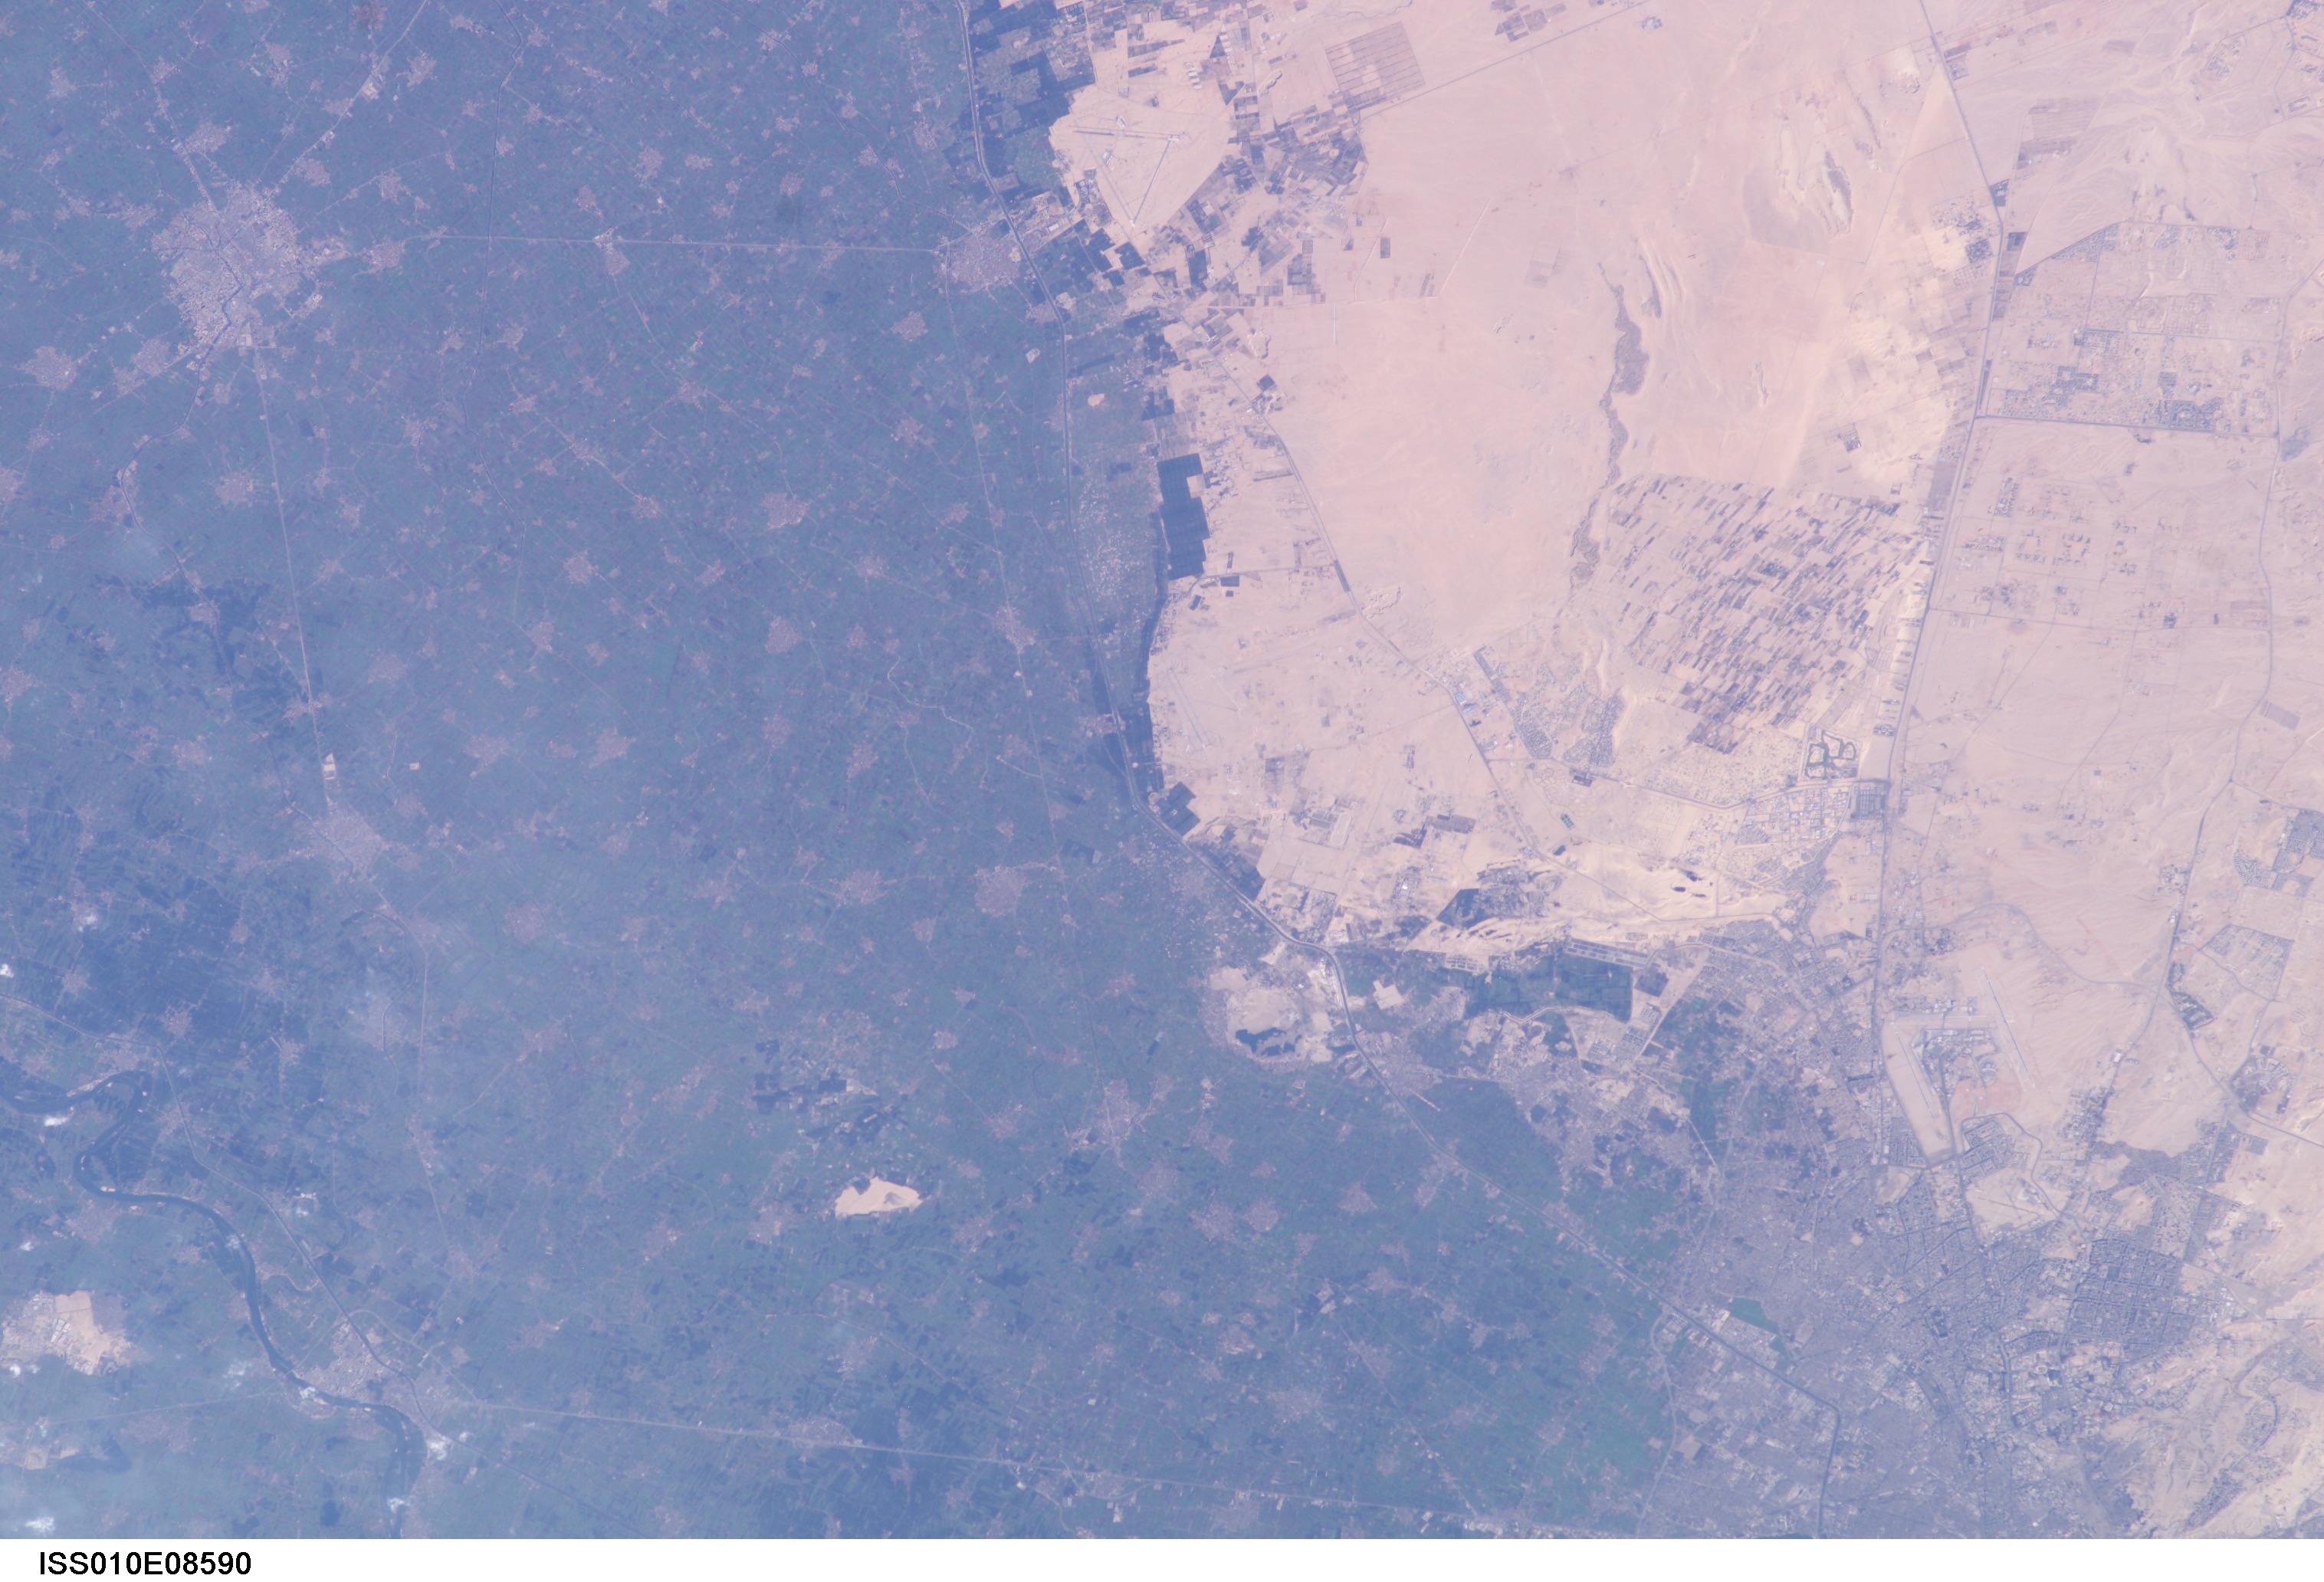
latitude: 30.5
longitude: 31.5
